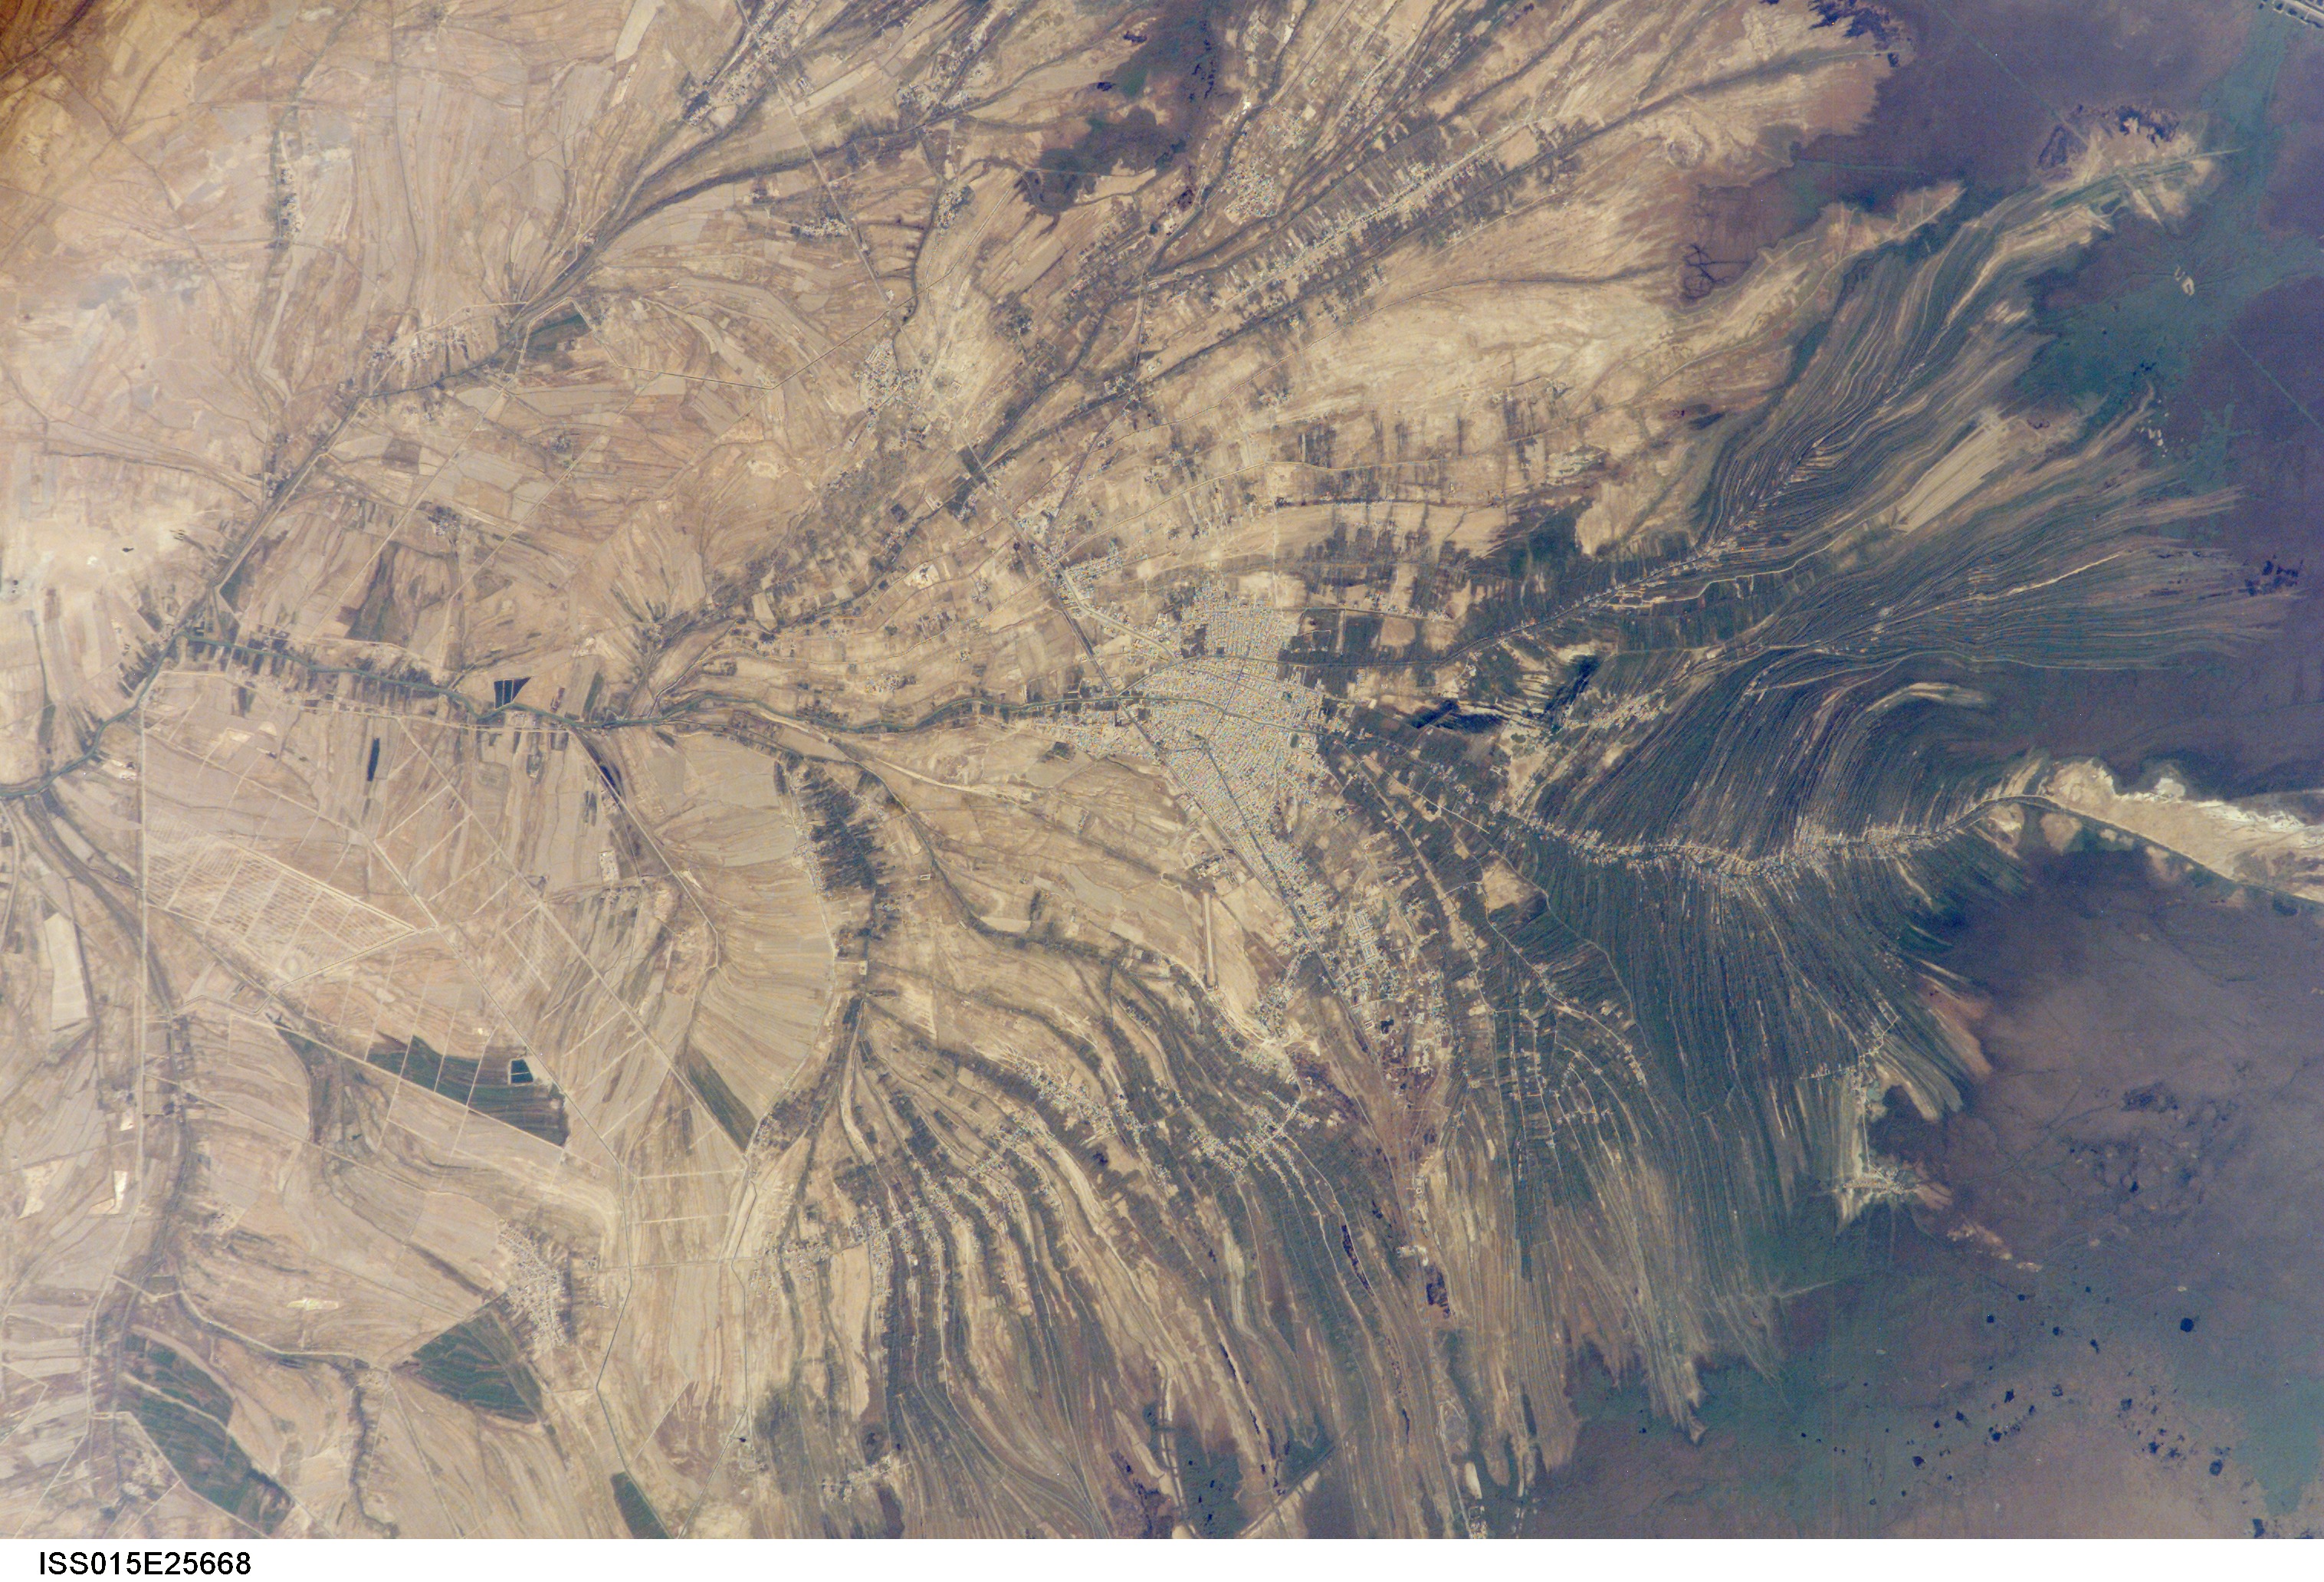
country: IRAN
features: SHADEGAN, KARUN R. DELTA, AGR.
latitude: 30.6
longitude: 48.7
